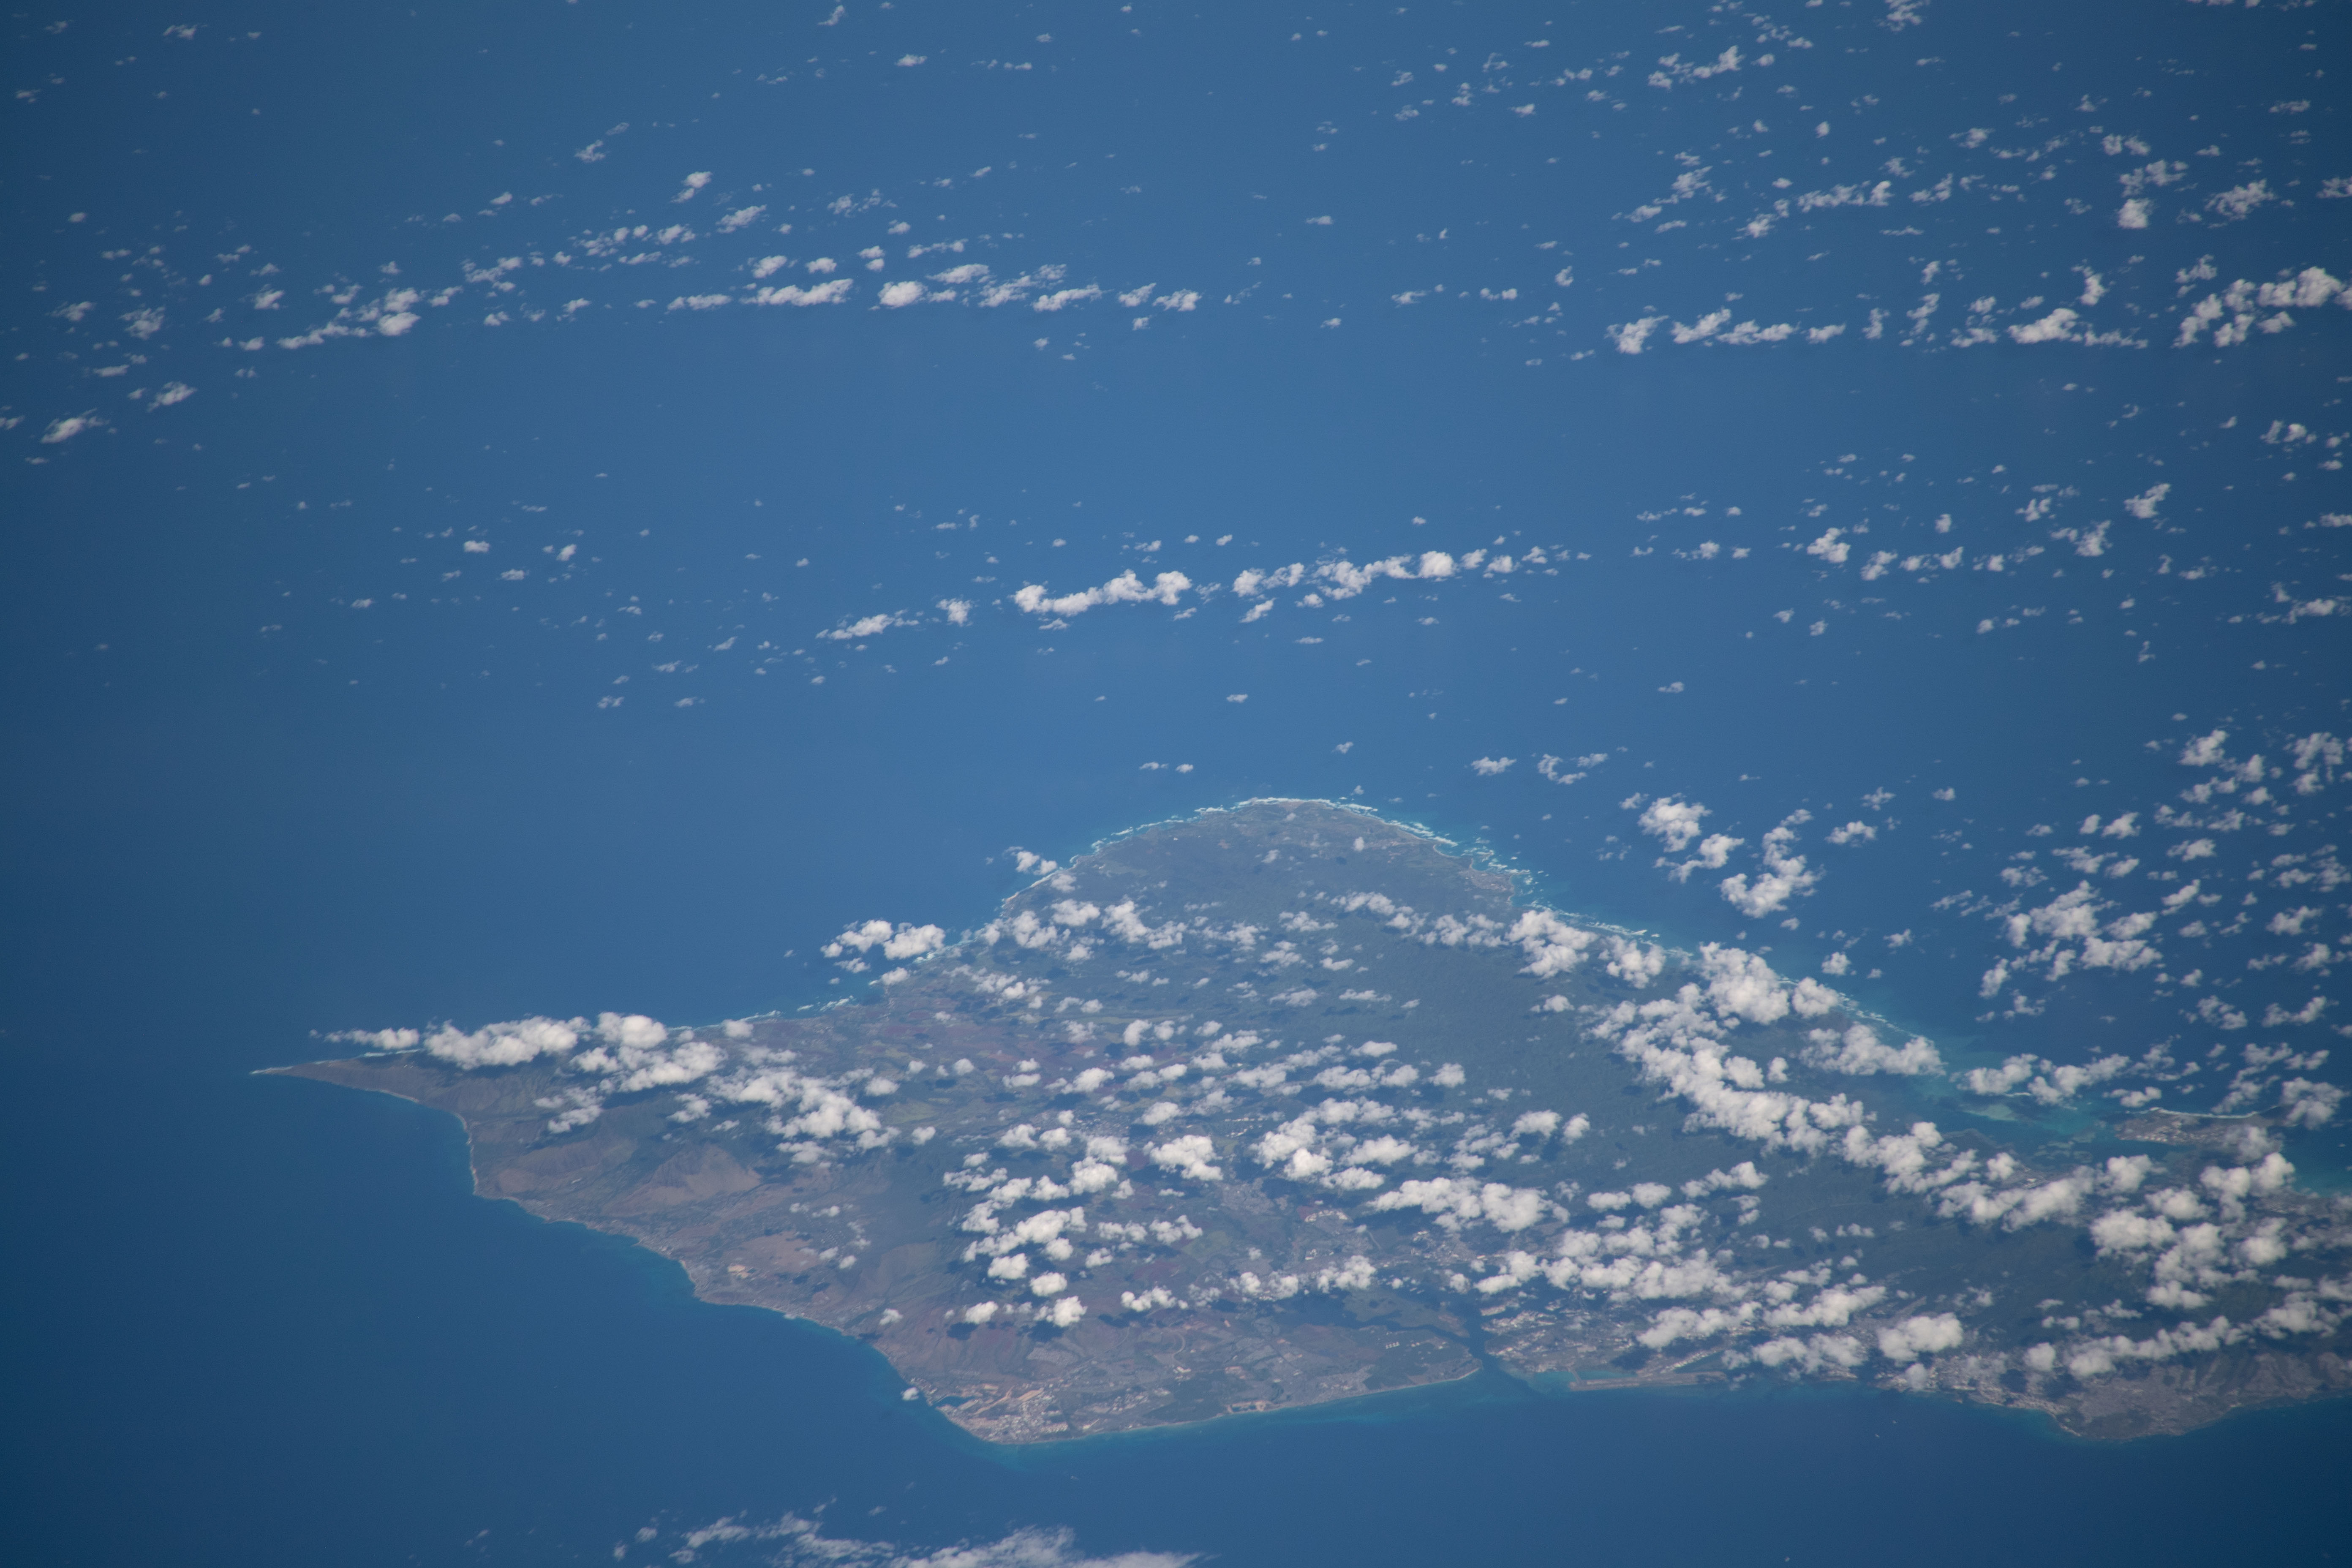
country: USA-HAWAII
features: O'AHU, KAWELA BAY, TURTLE BAY RESORT, KAWELA BAY BEACH PARK
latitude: 21.7
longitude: -158.0
